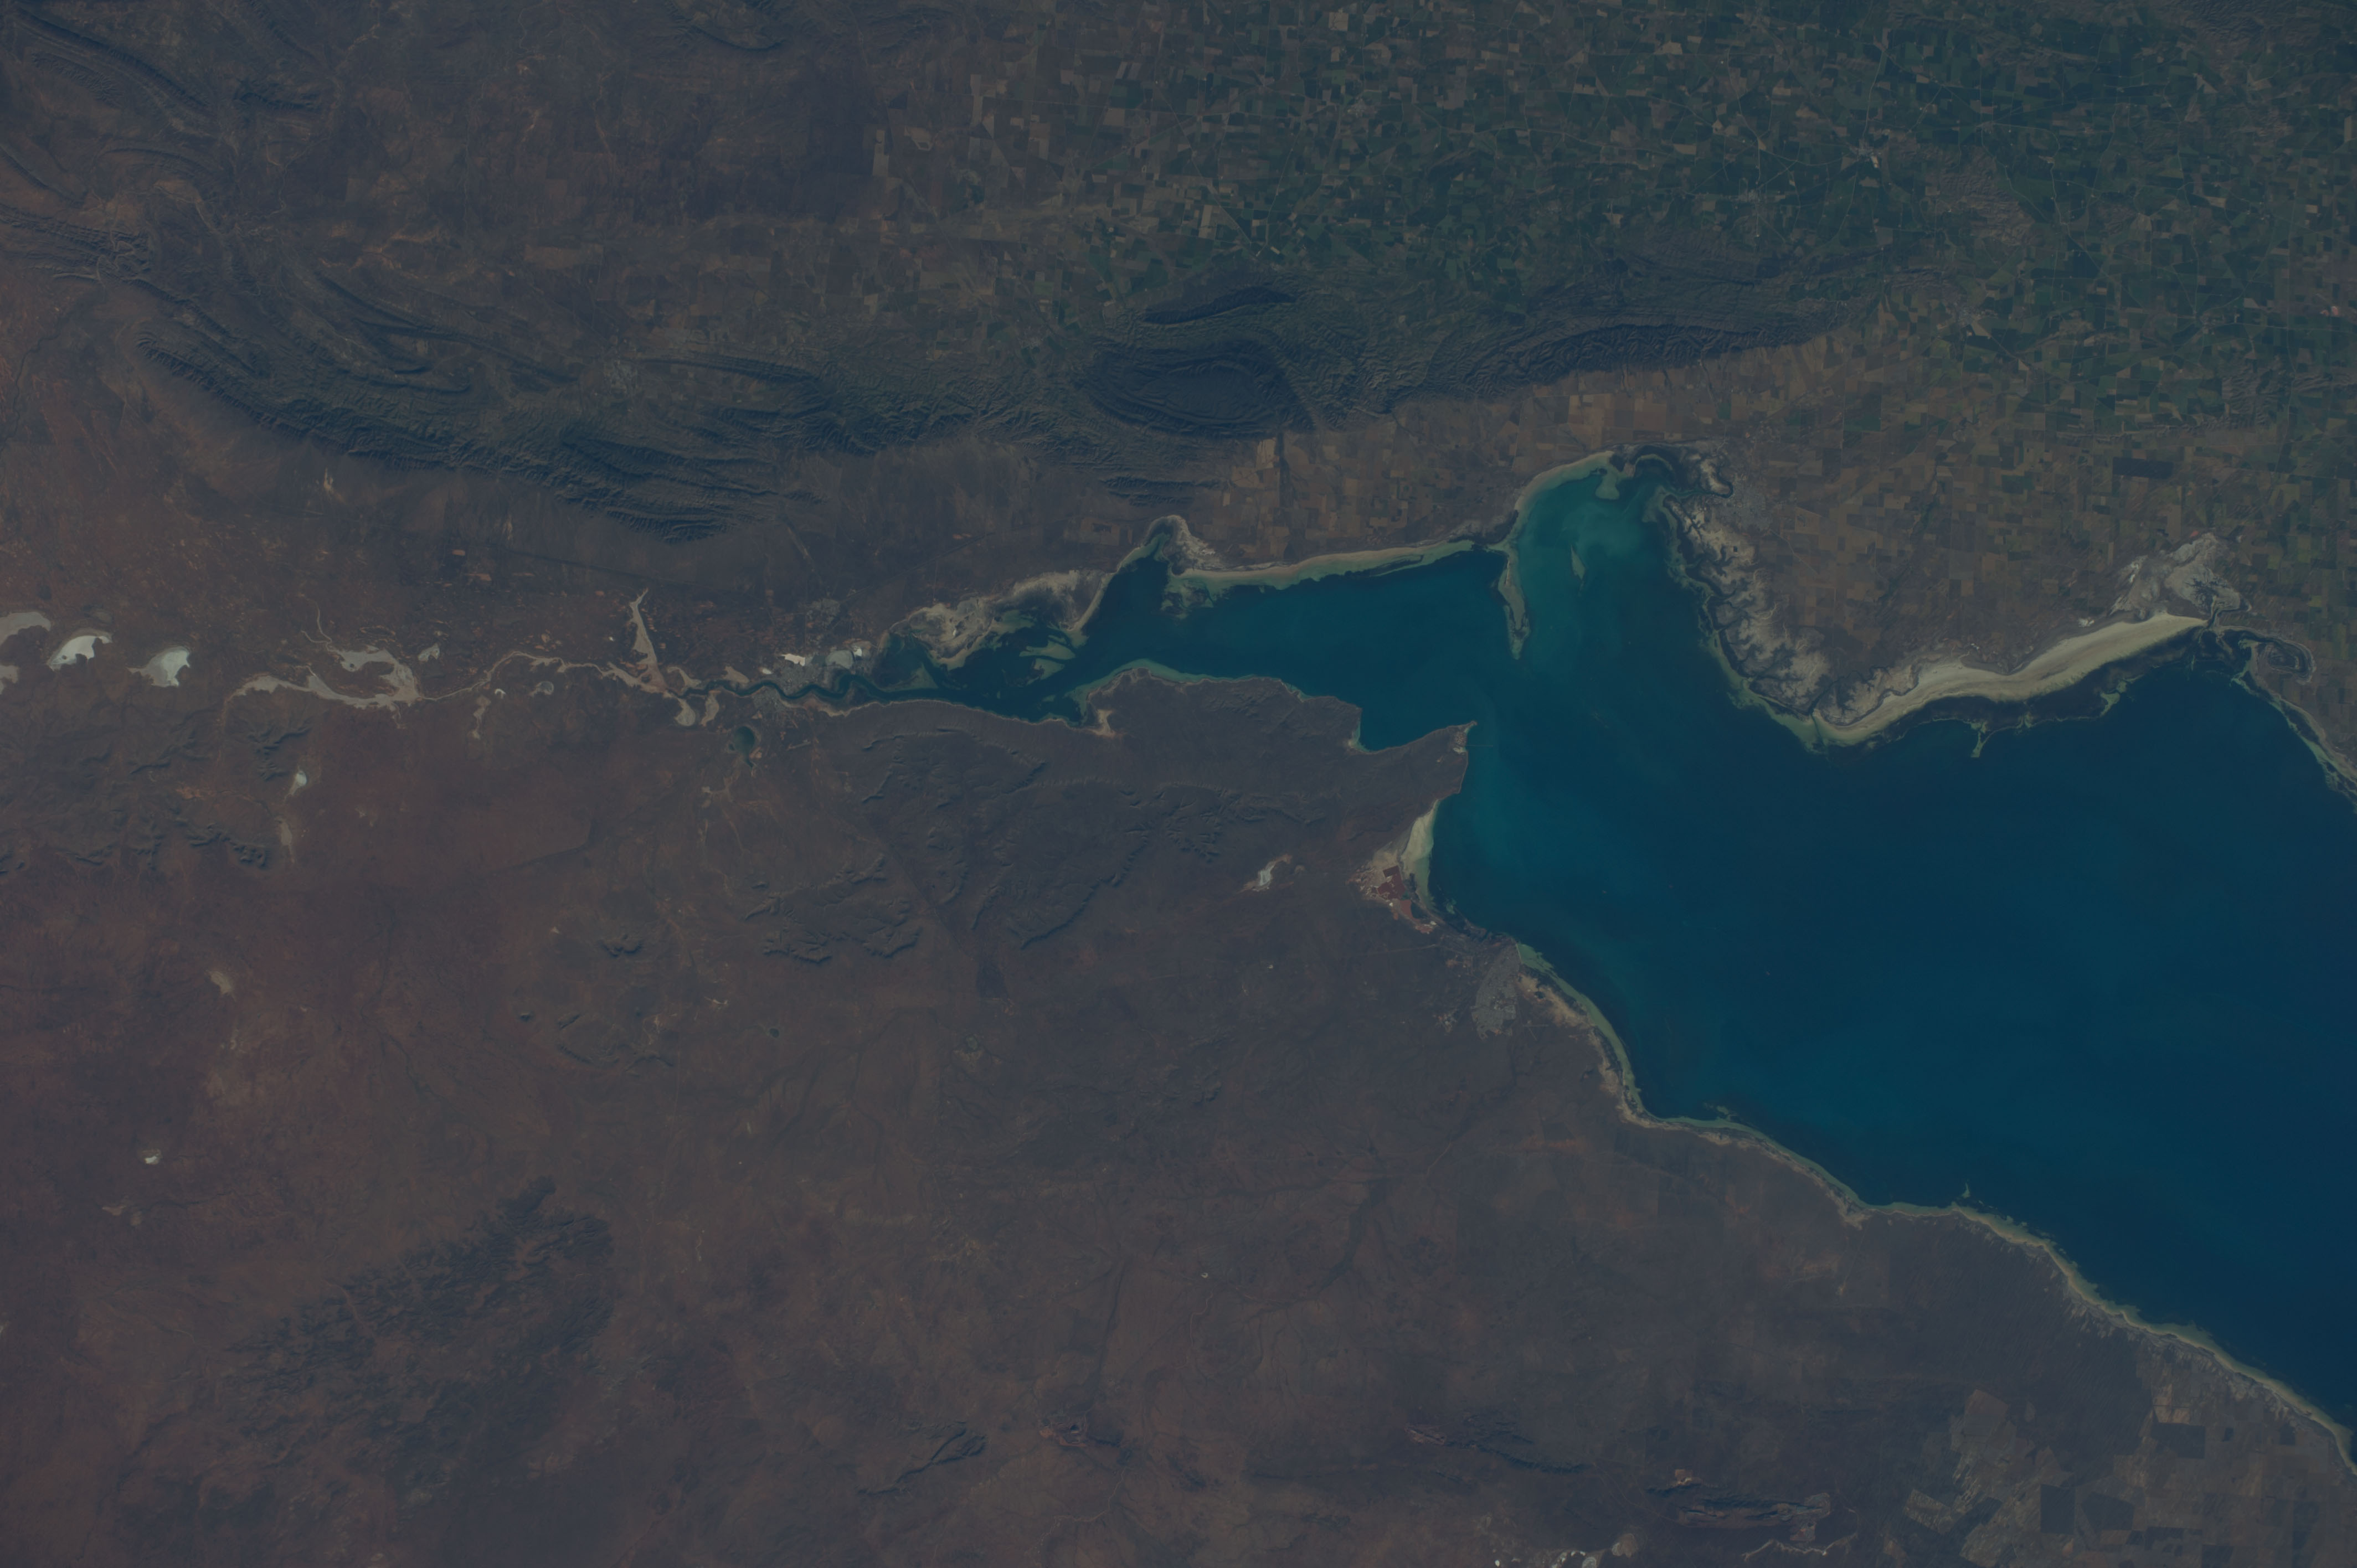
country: AUSTRALIA-SA
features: FLINDERS RA., PO. AUGUSTA
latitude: -32.5
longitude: 138.0
